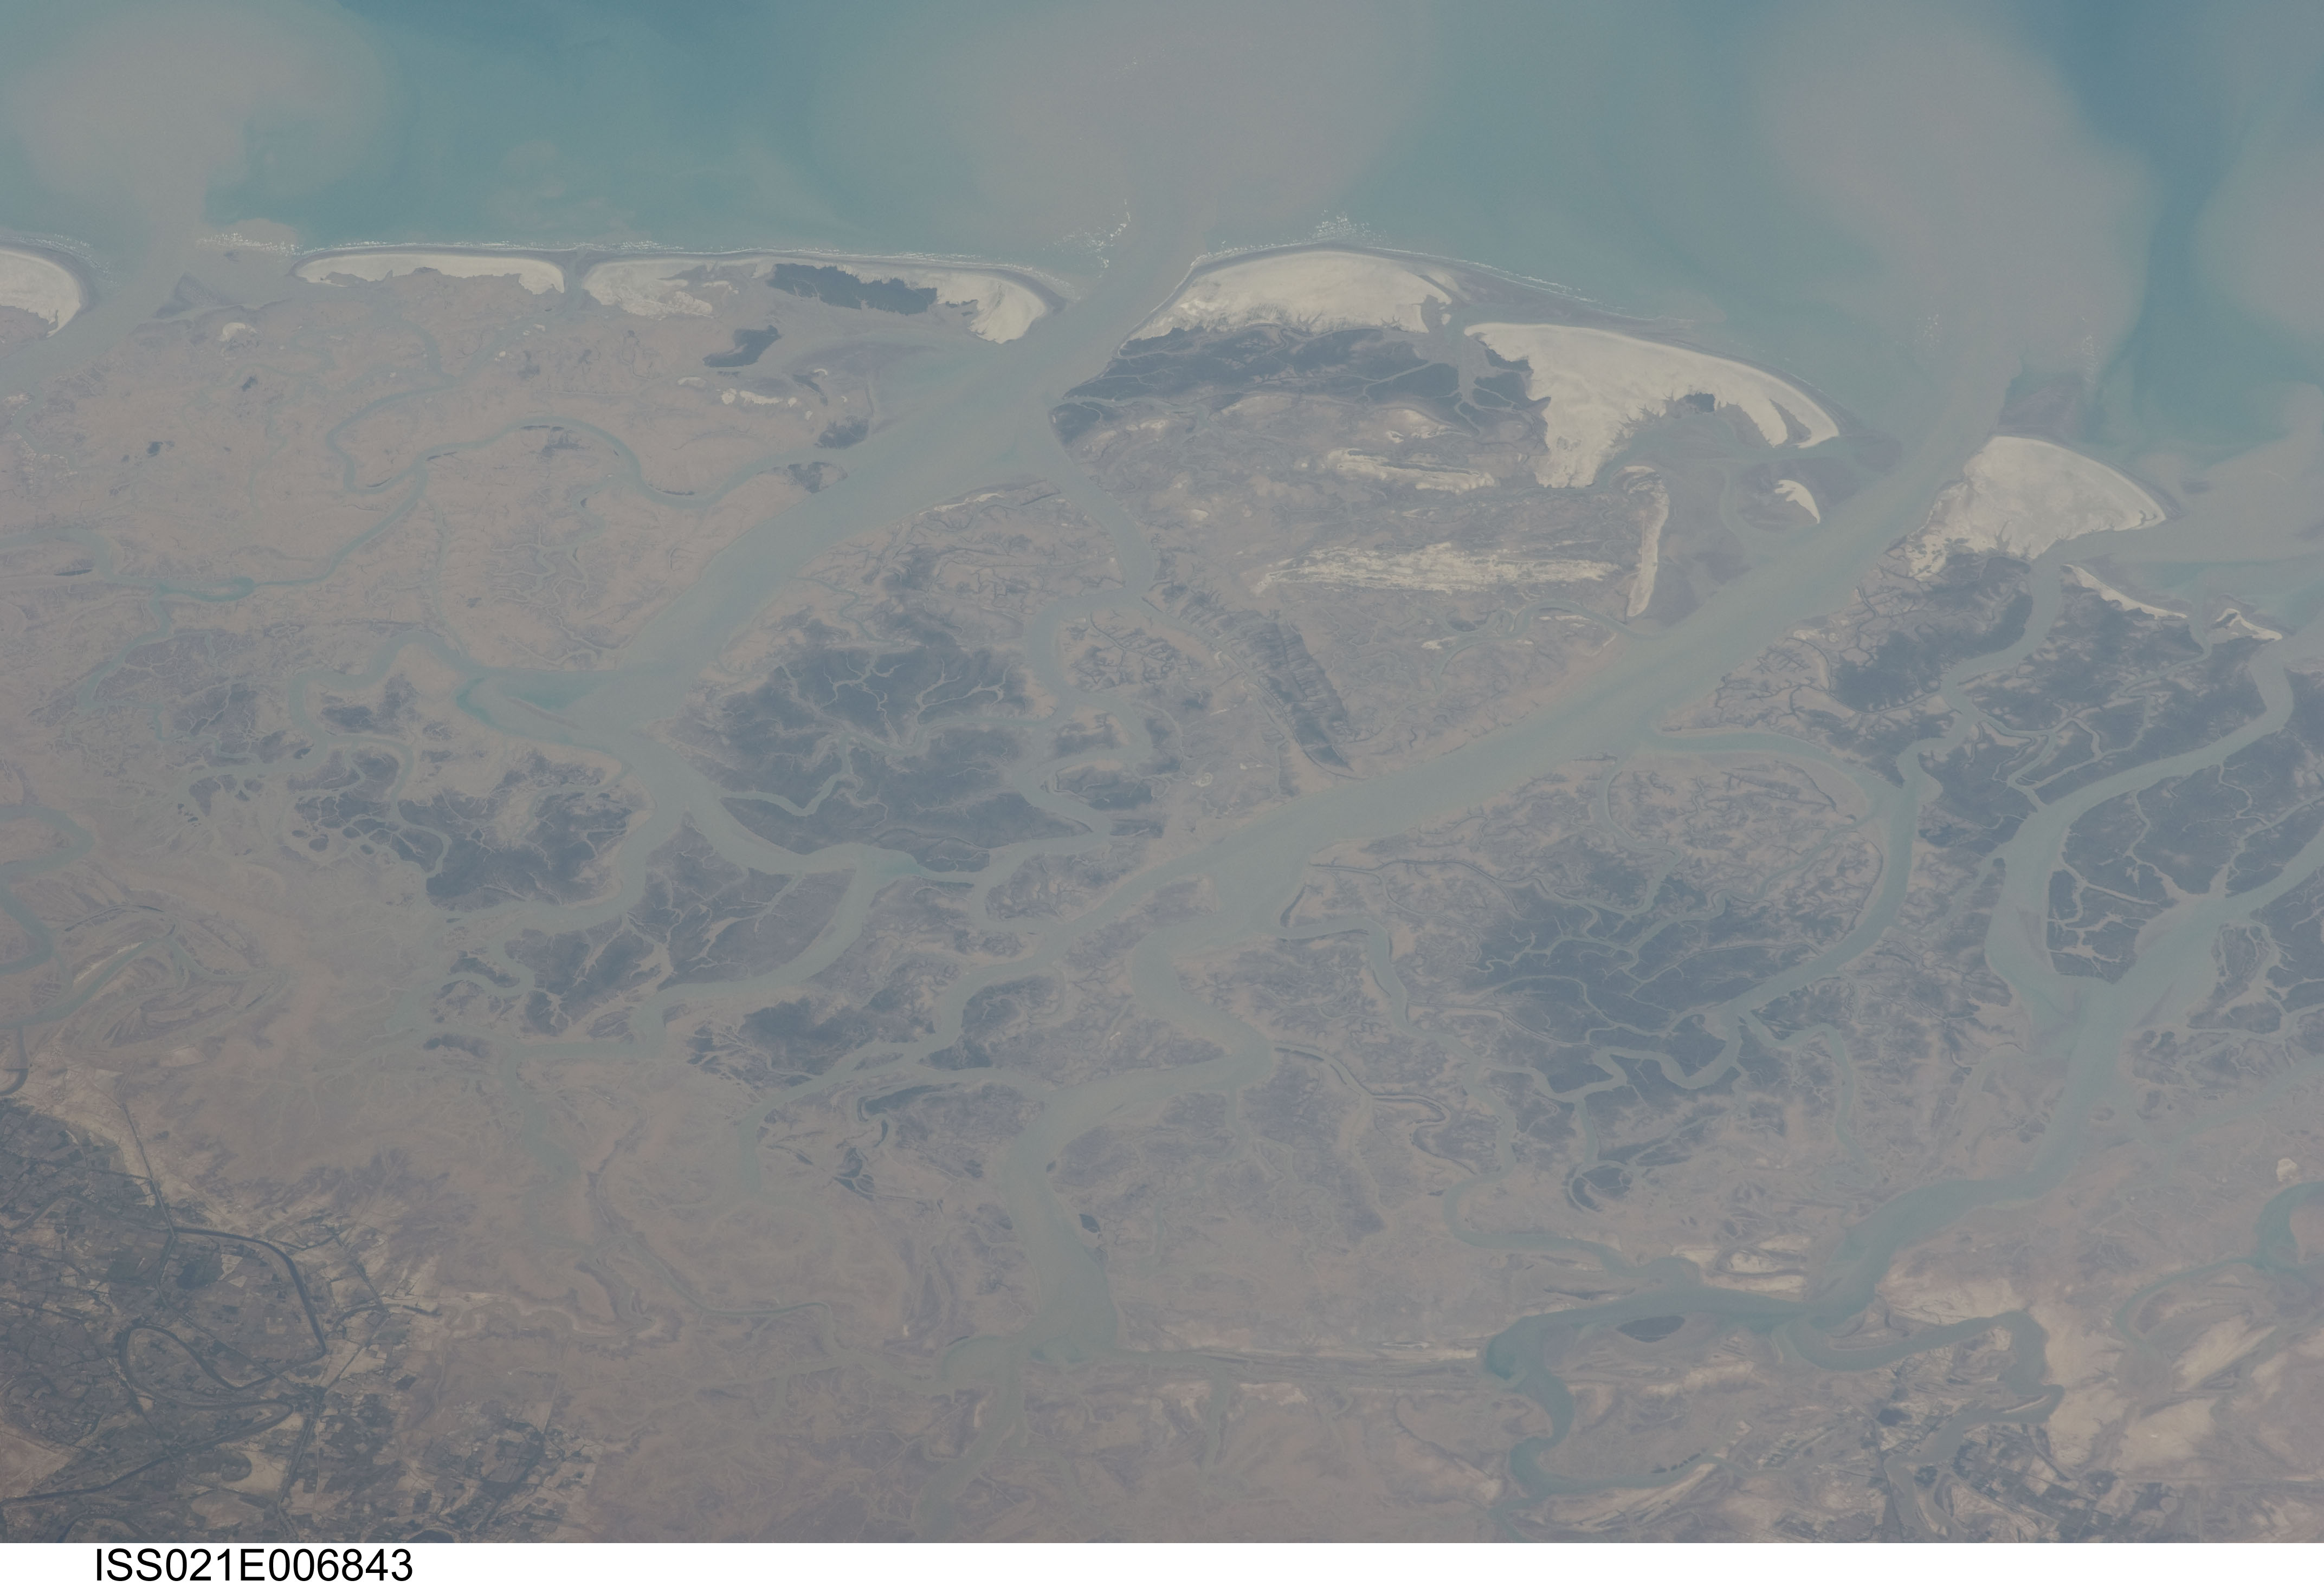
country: PAKISTAN
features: THATTA PAKISTAN,DABBO CREEK,ARABIAN SEA,CHHAN CREEK,MARHO KOTRI WILDLIFE SANCTUARY,ALAYAWARI CREEK
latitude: 24.3
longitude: 67.4
